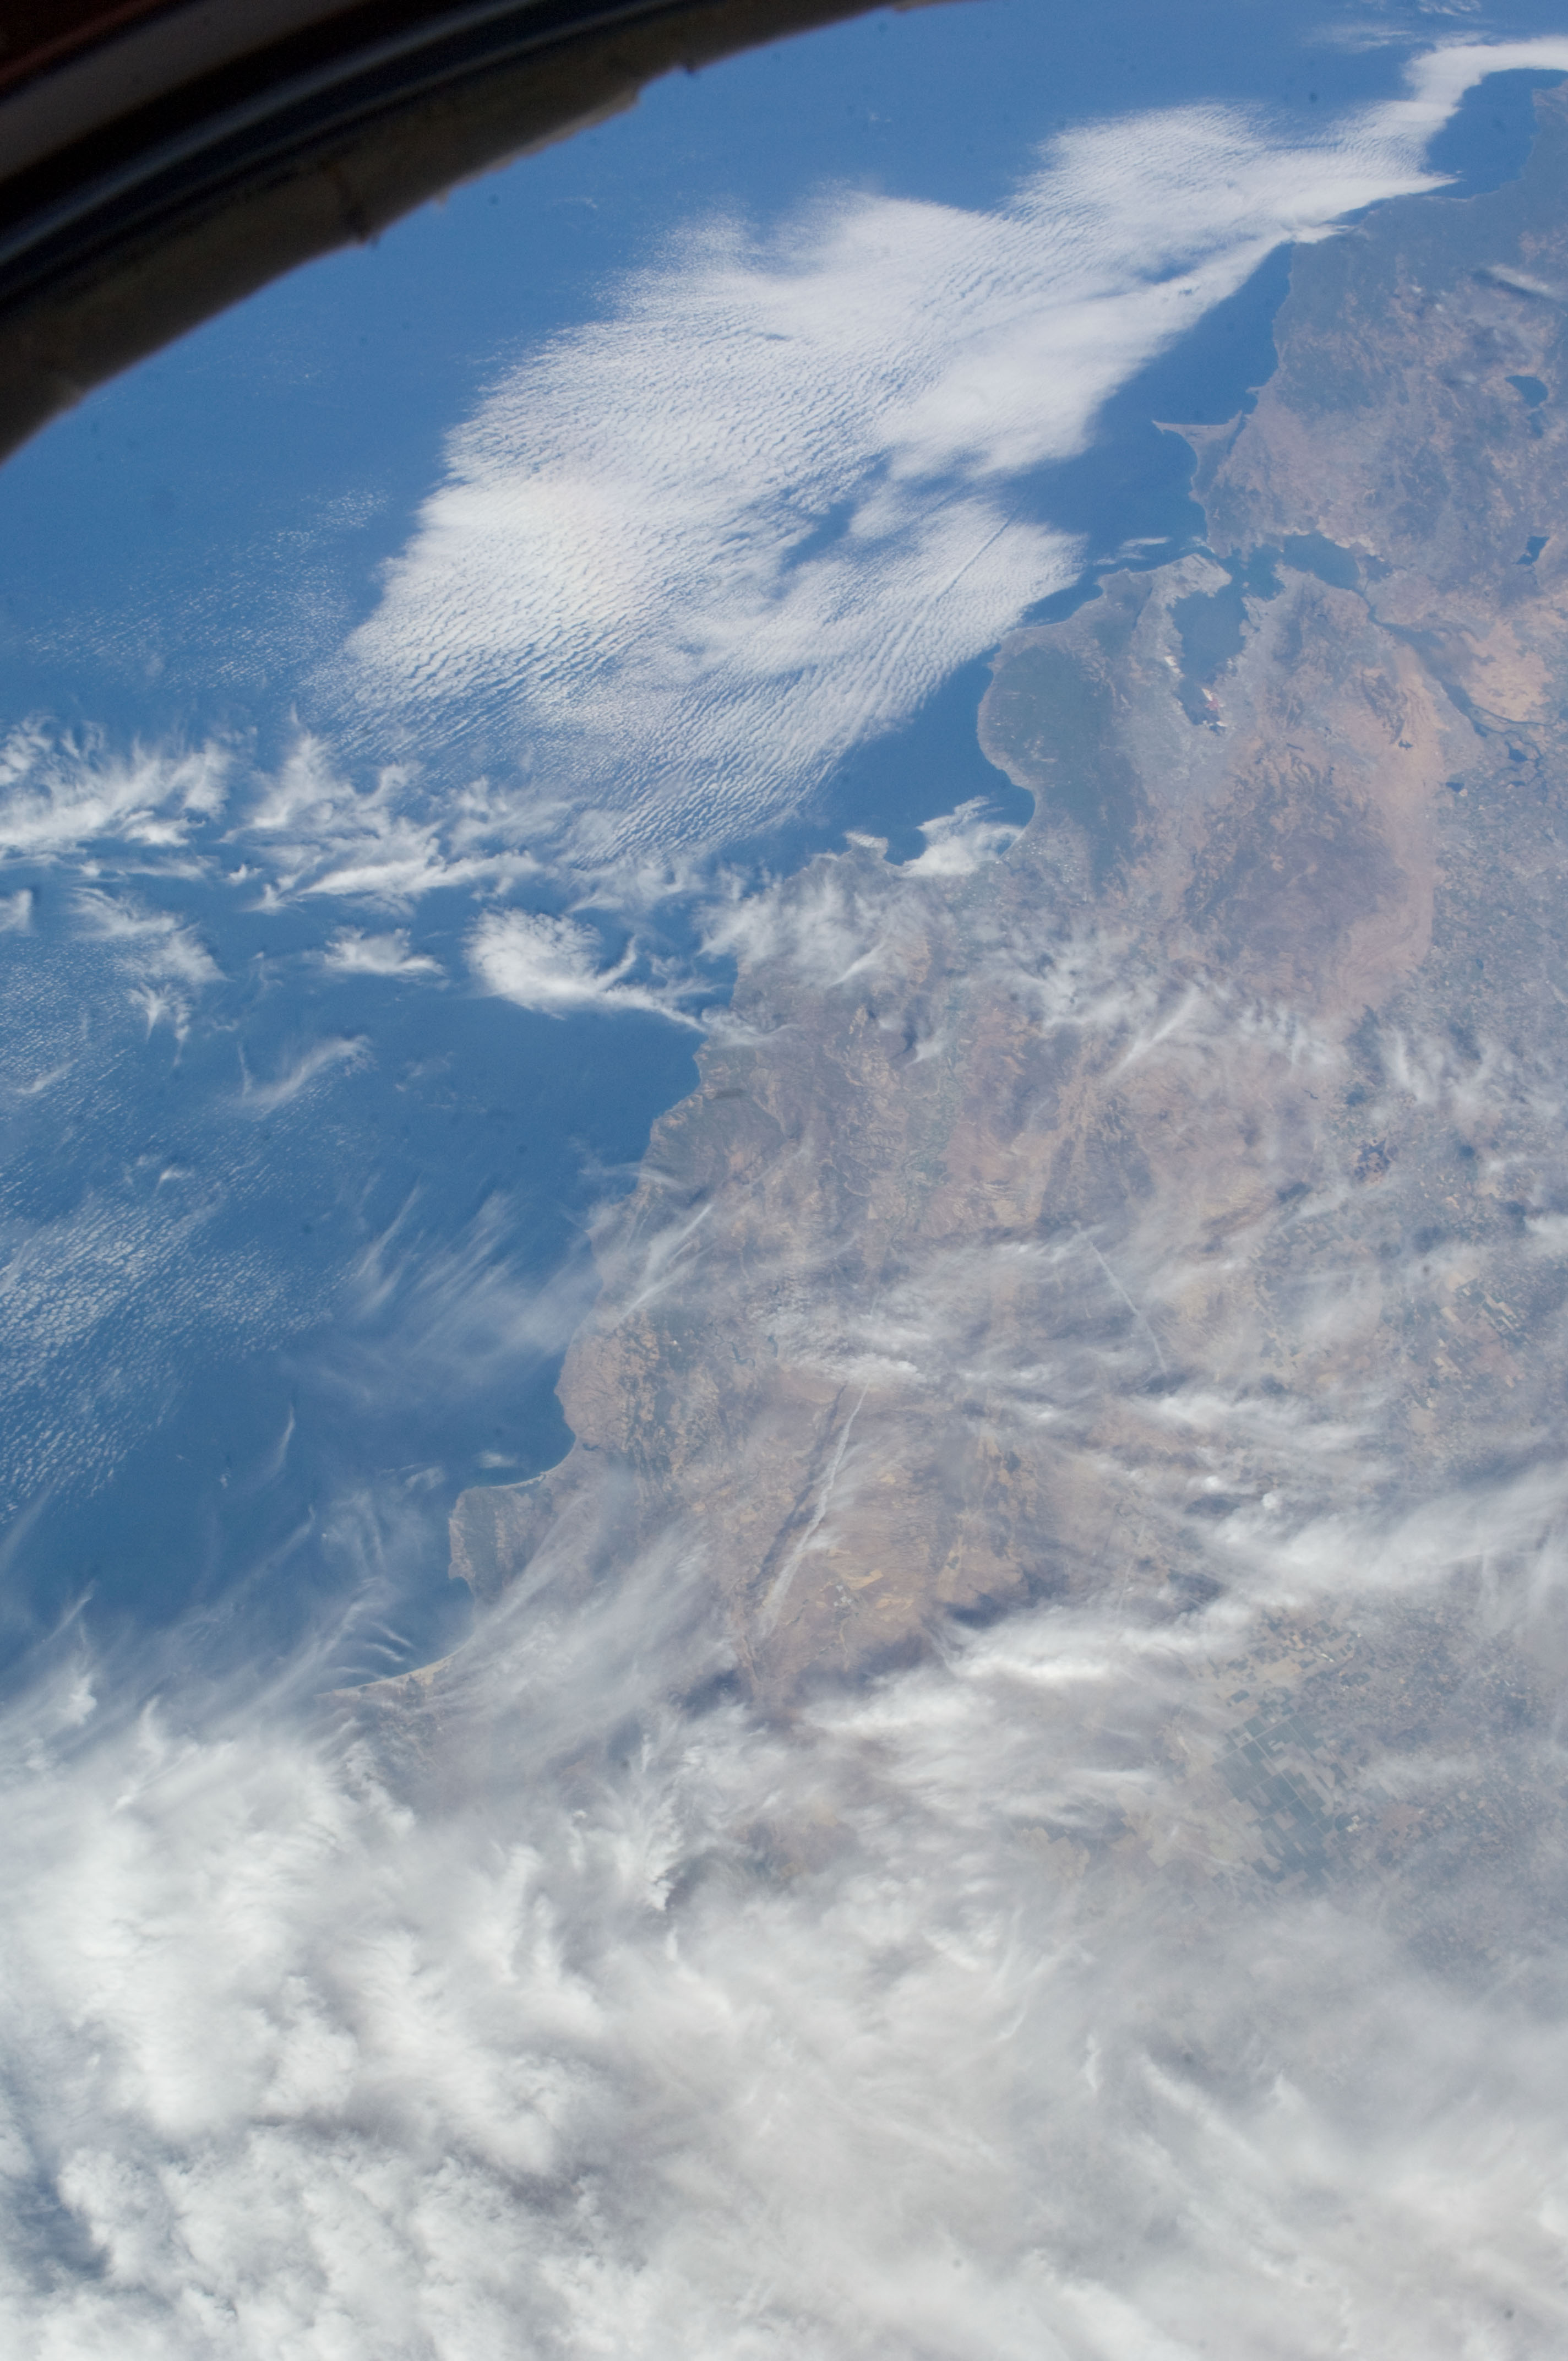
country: USA-CALIFORNIA
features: PACIFIC O., SAN FRANCISCO BAY, ISS
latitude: 36.0
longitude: -121.5
